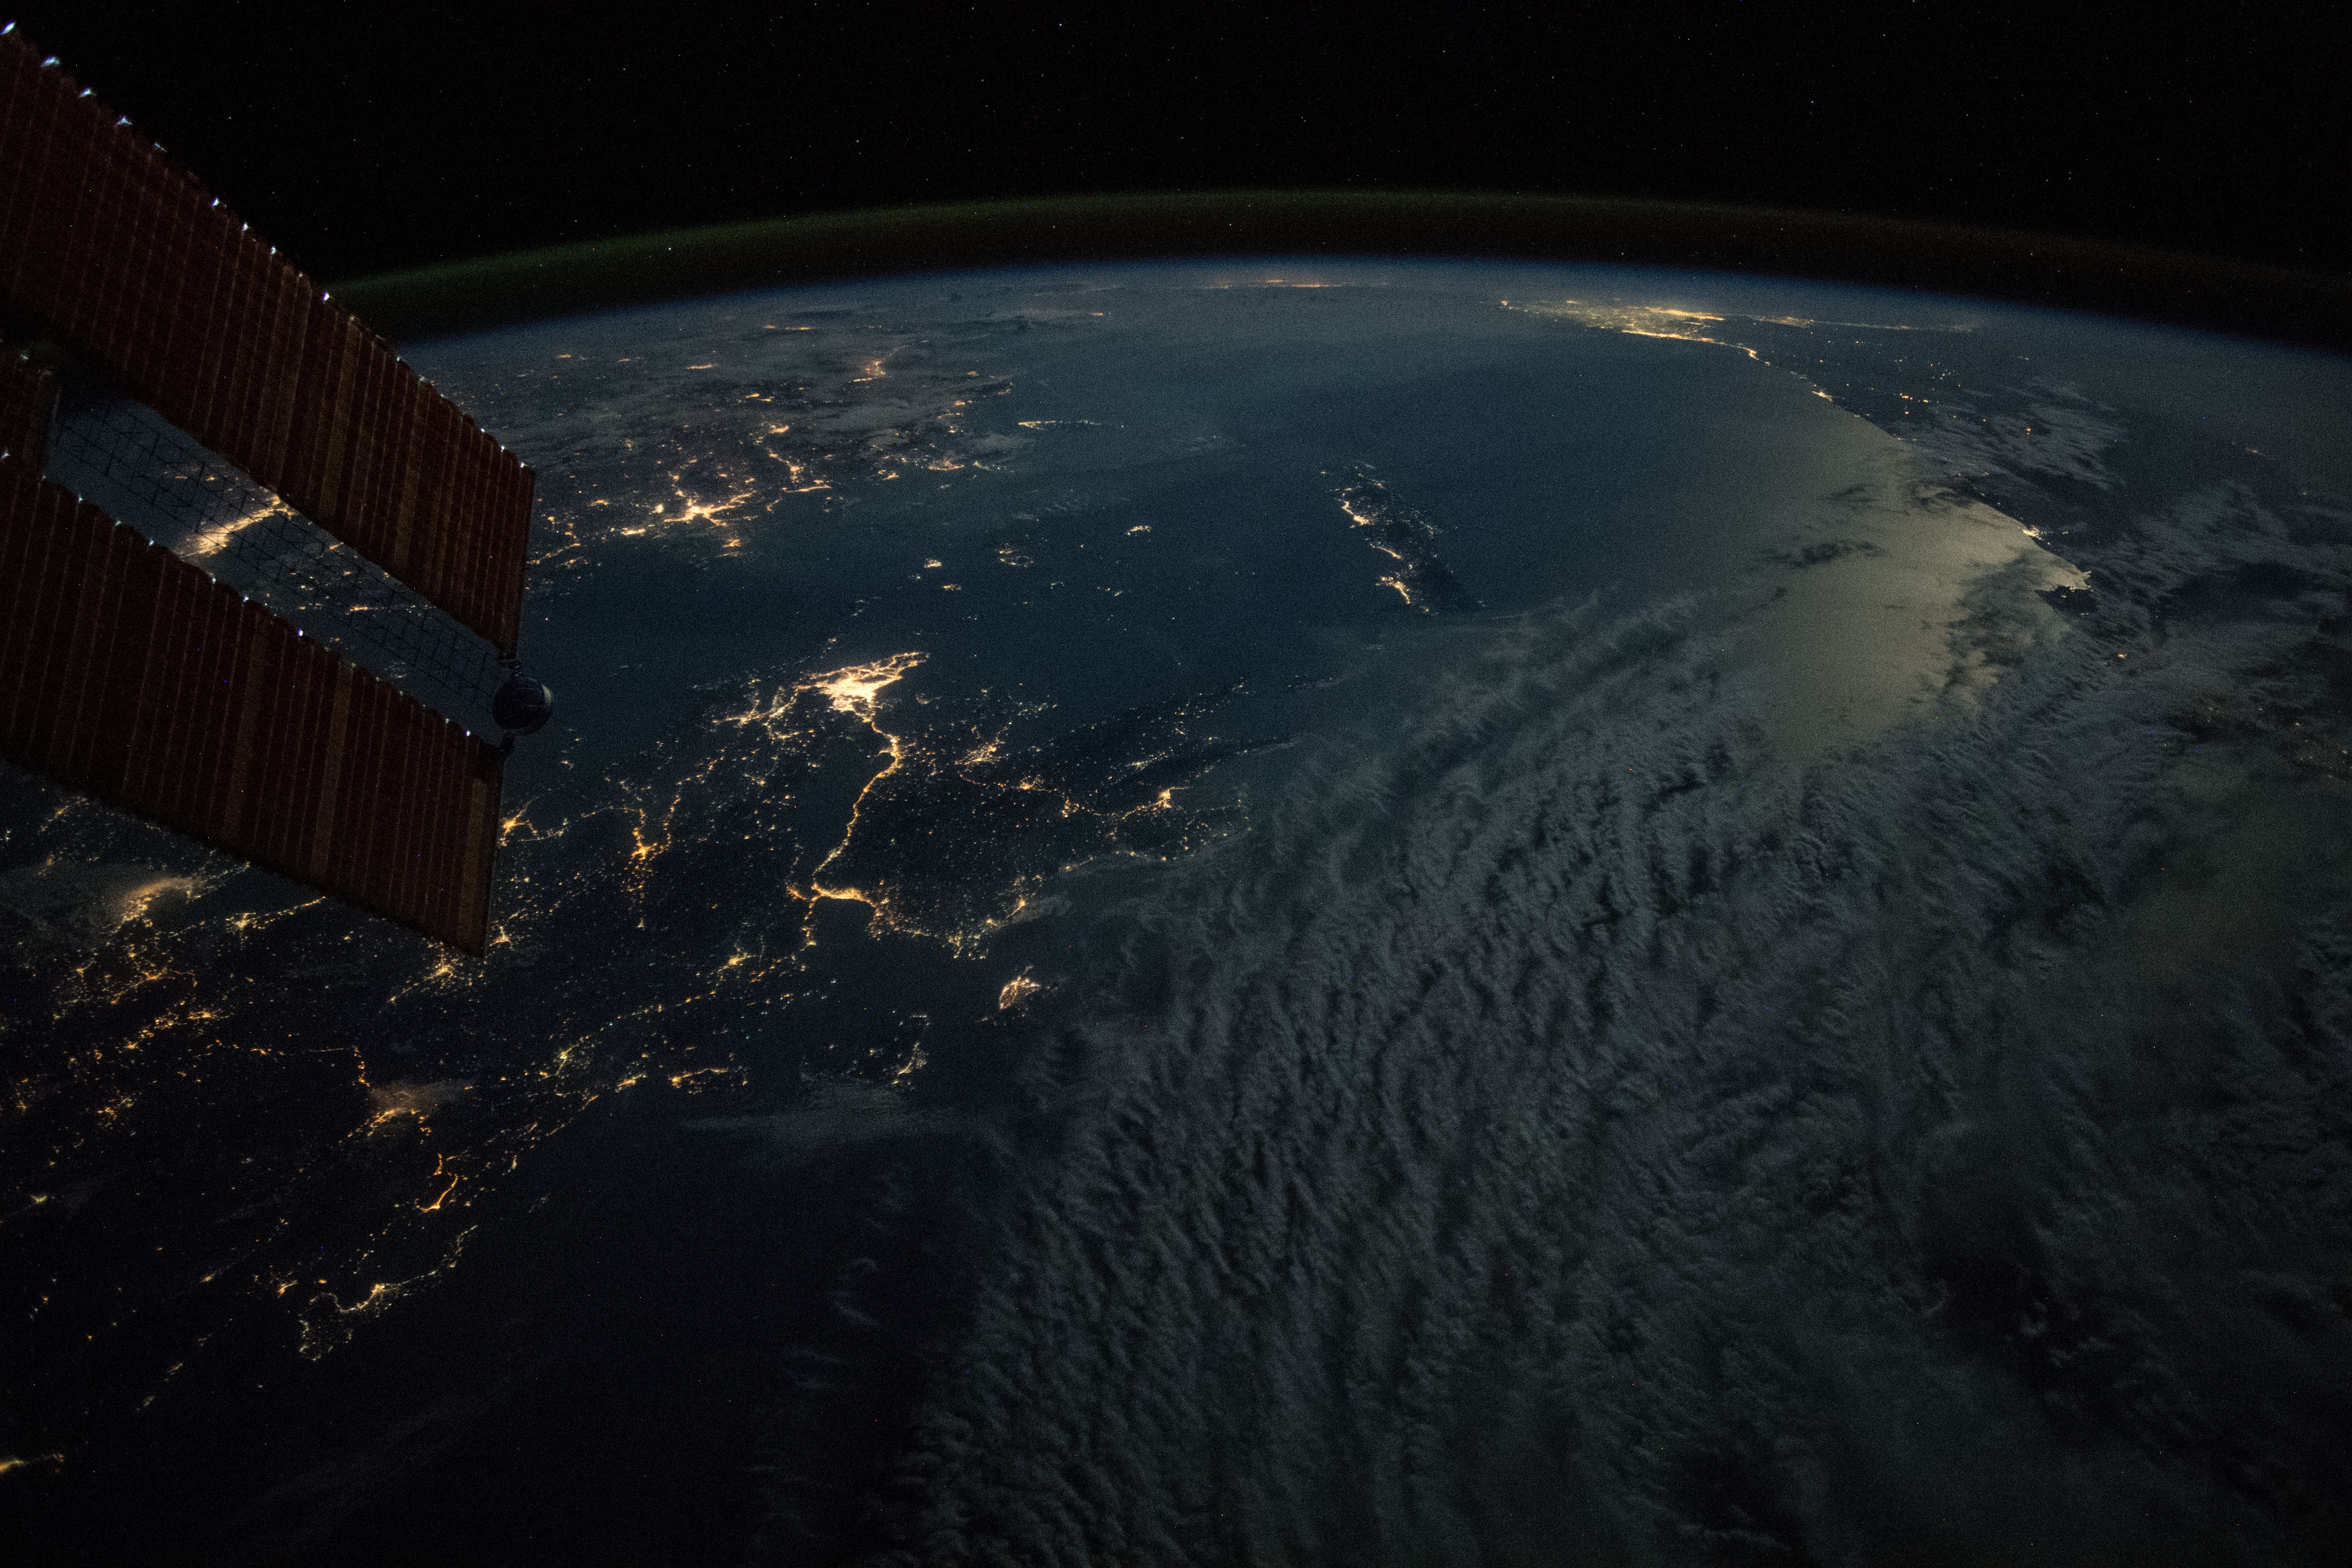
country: GREECE
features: ZAKINTHOS CITY, IONIAN SEA, IONIAN ISLANDS, POTRI ISLAND, KYPARISSIA CITY, KALAMATA CITY, ATHENS CITY
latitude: 36.8
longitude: 22.4
